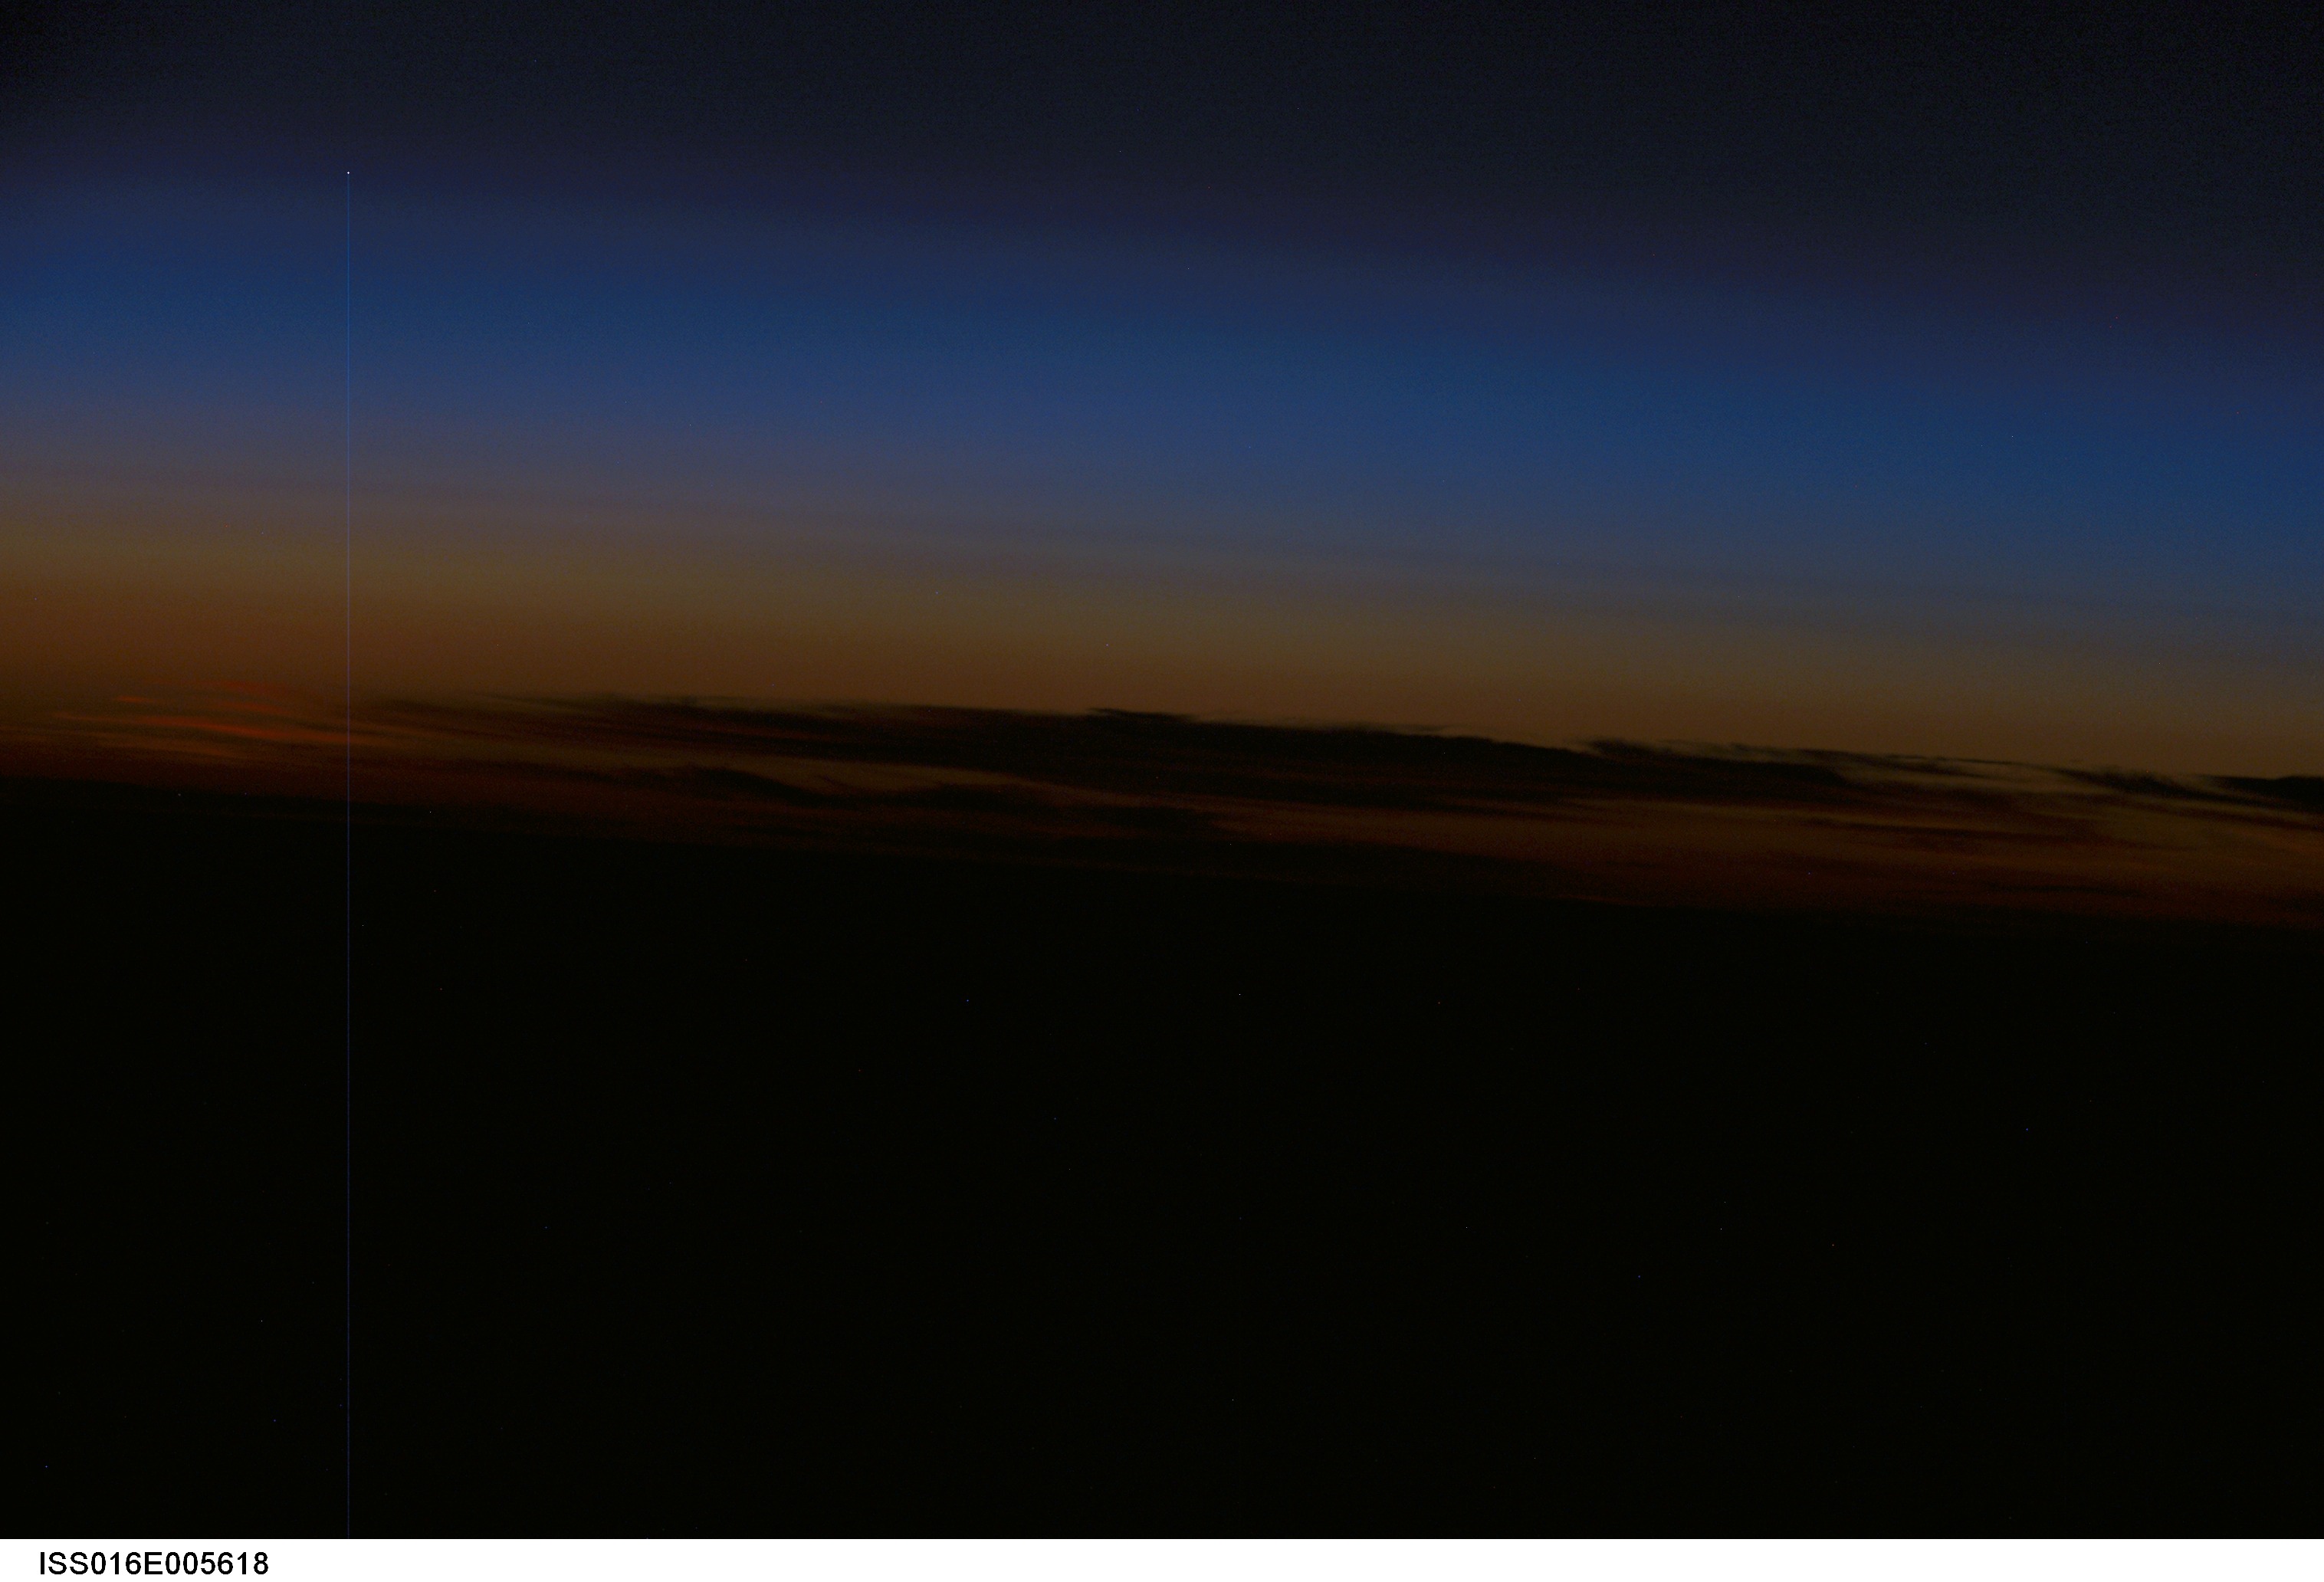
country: ATLANTIC OCEAN
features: ATMOSPHERIC LIMB, DUSK
